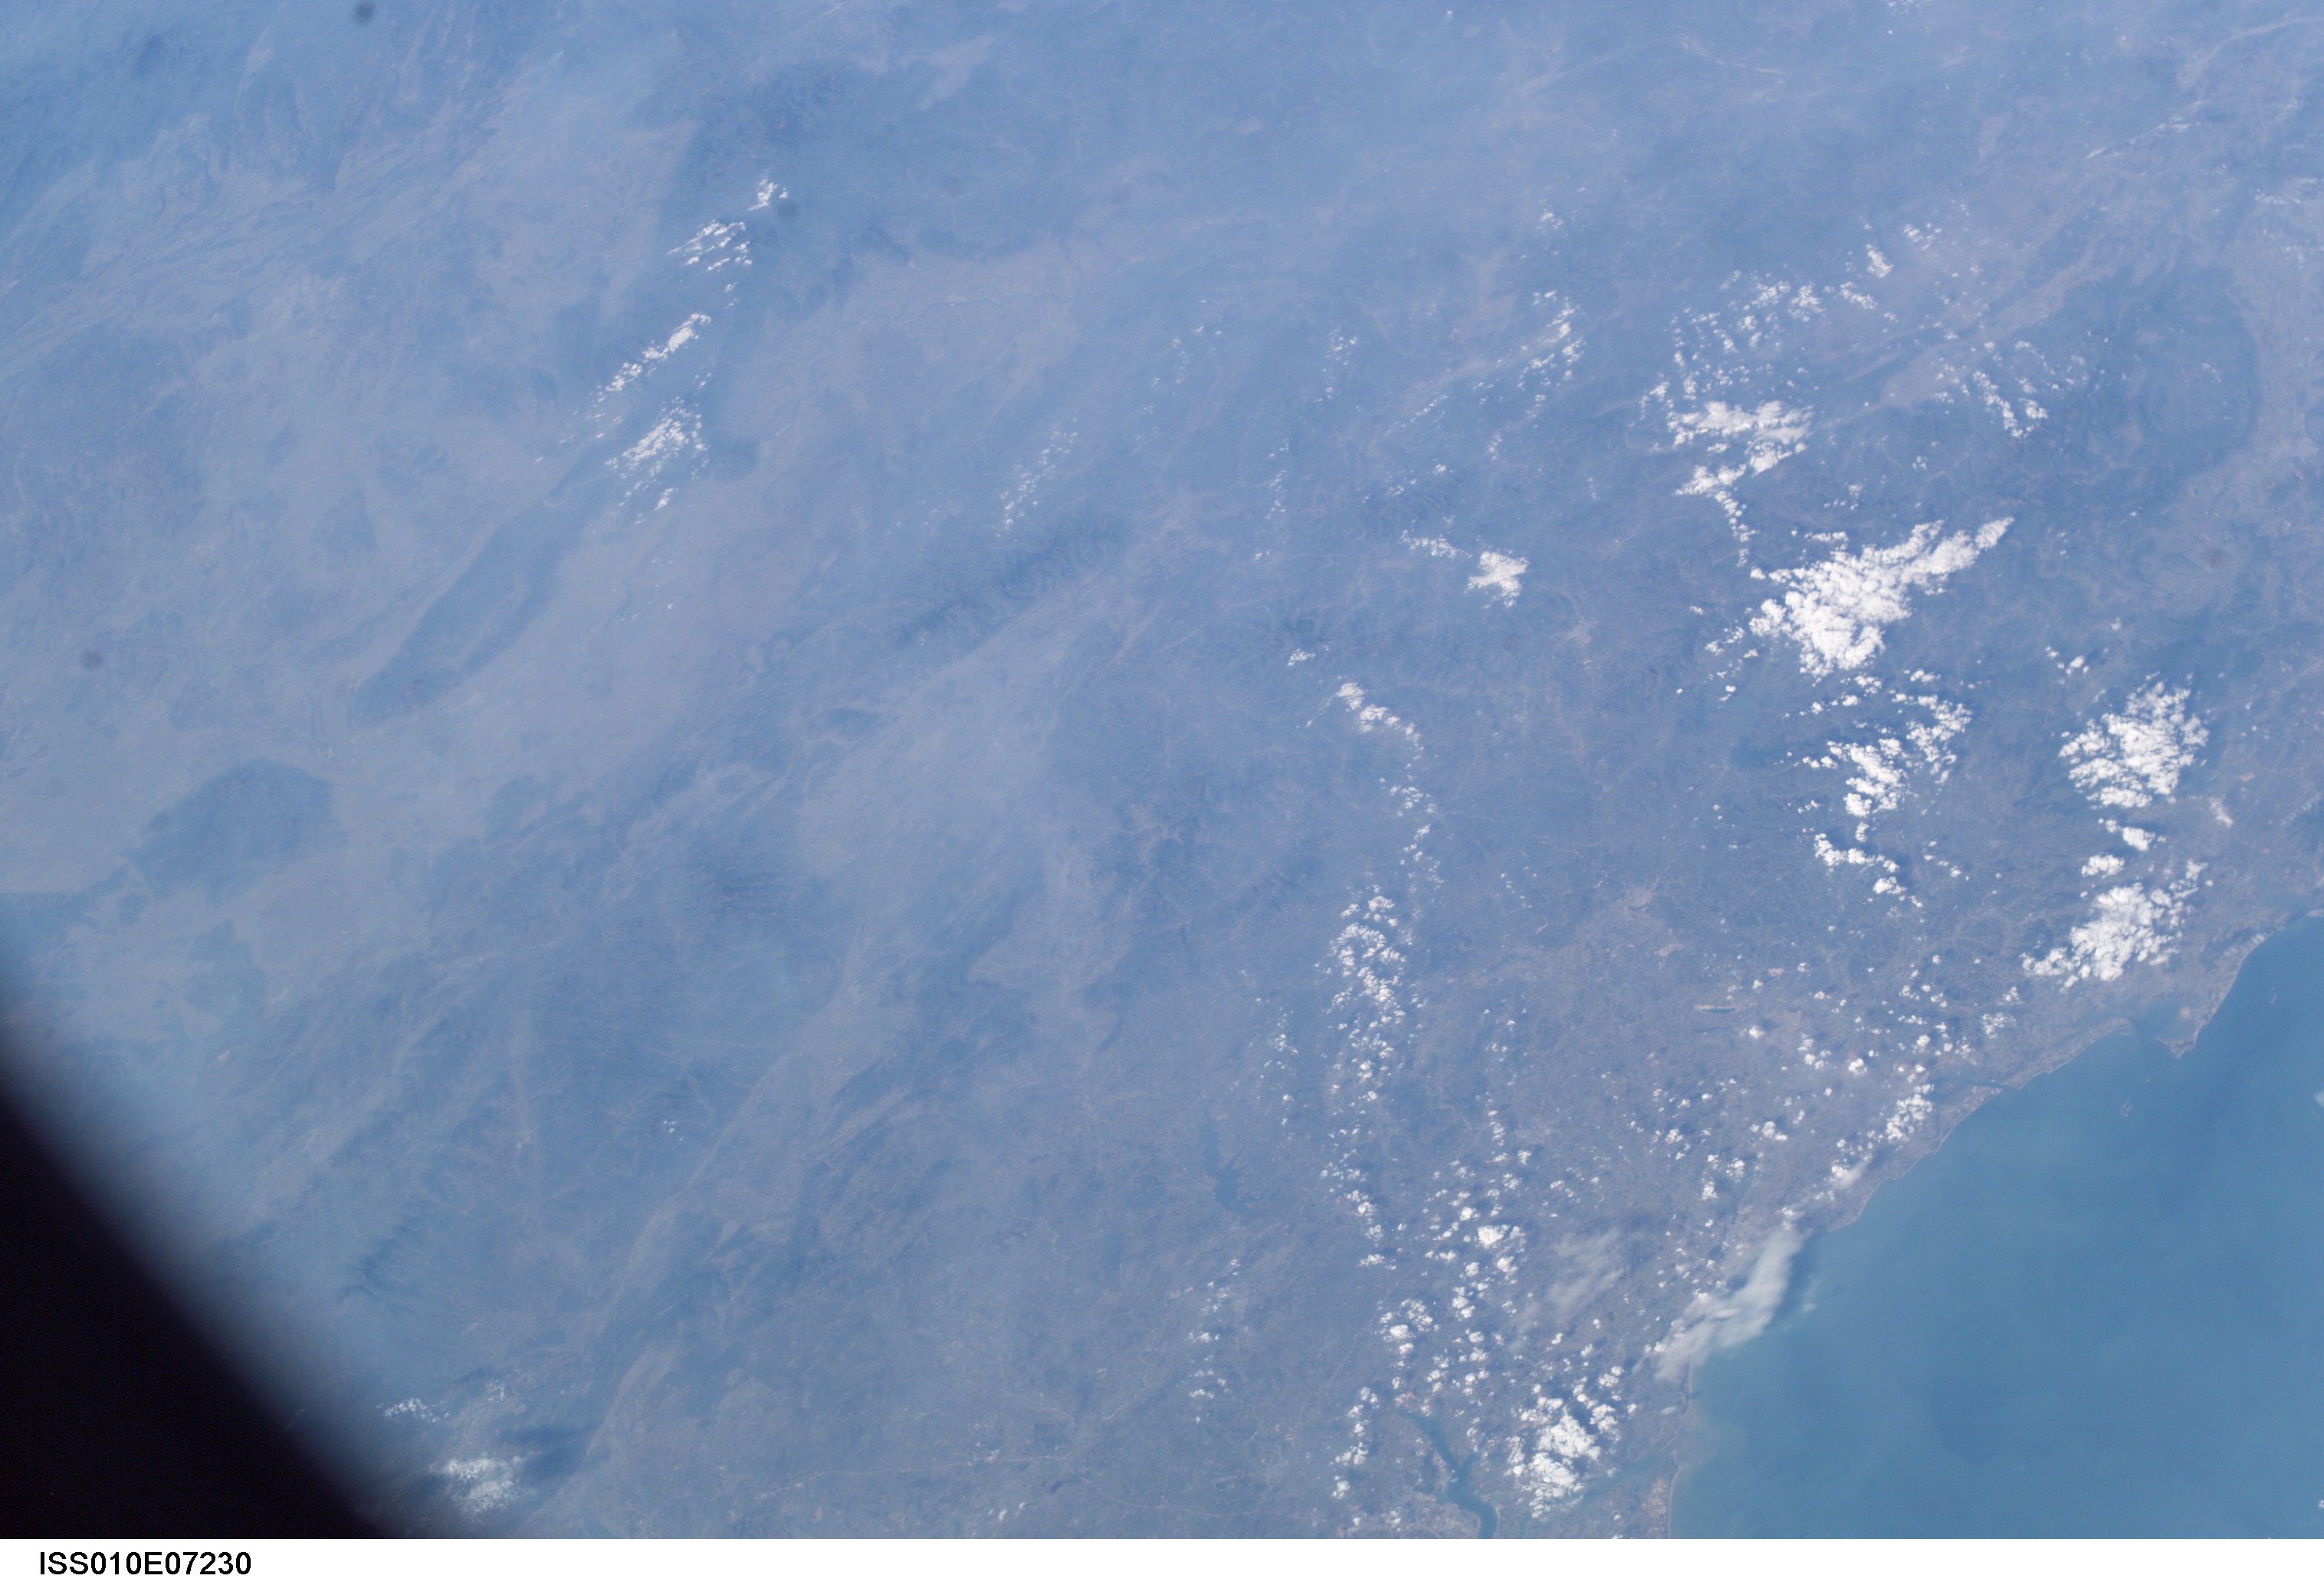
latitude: 22.5
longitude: 110.5
